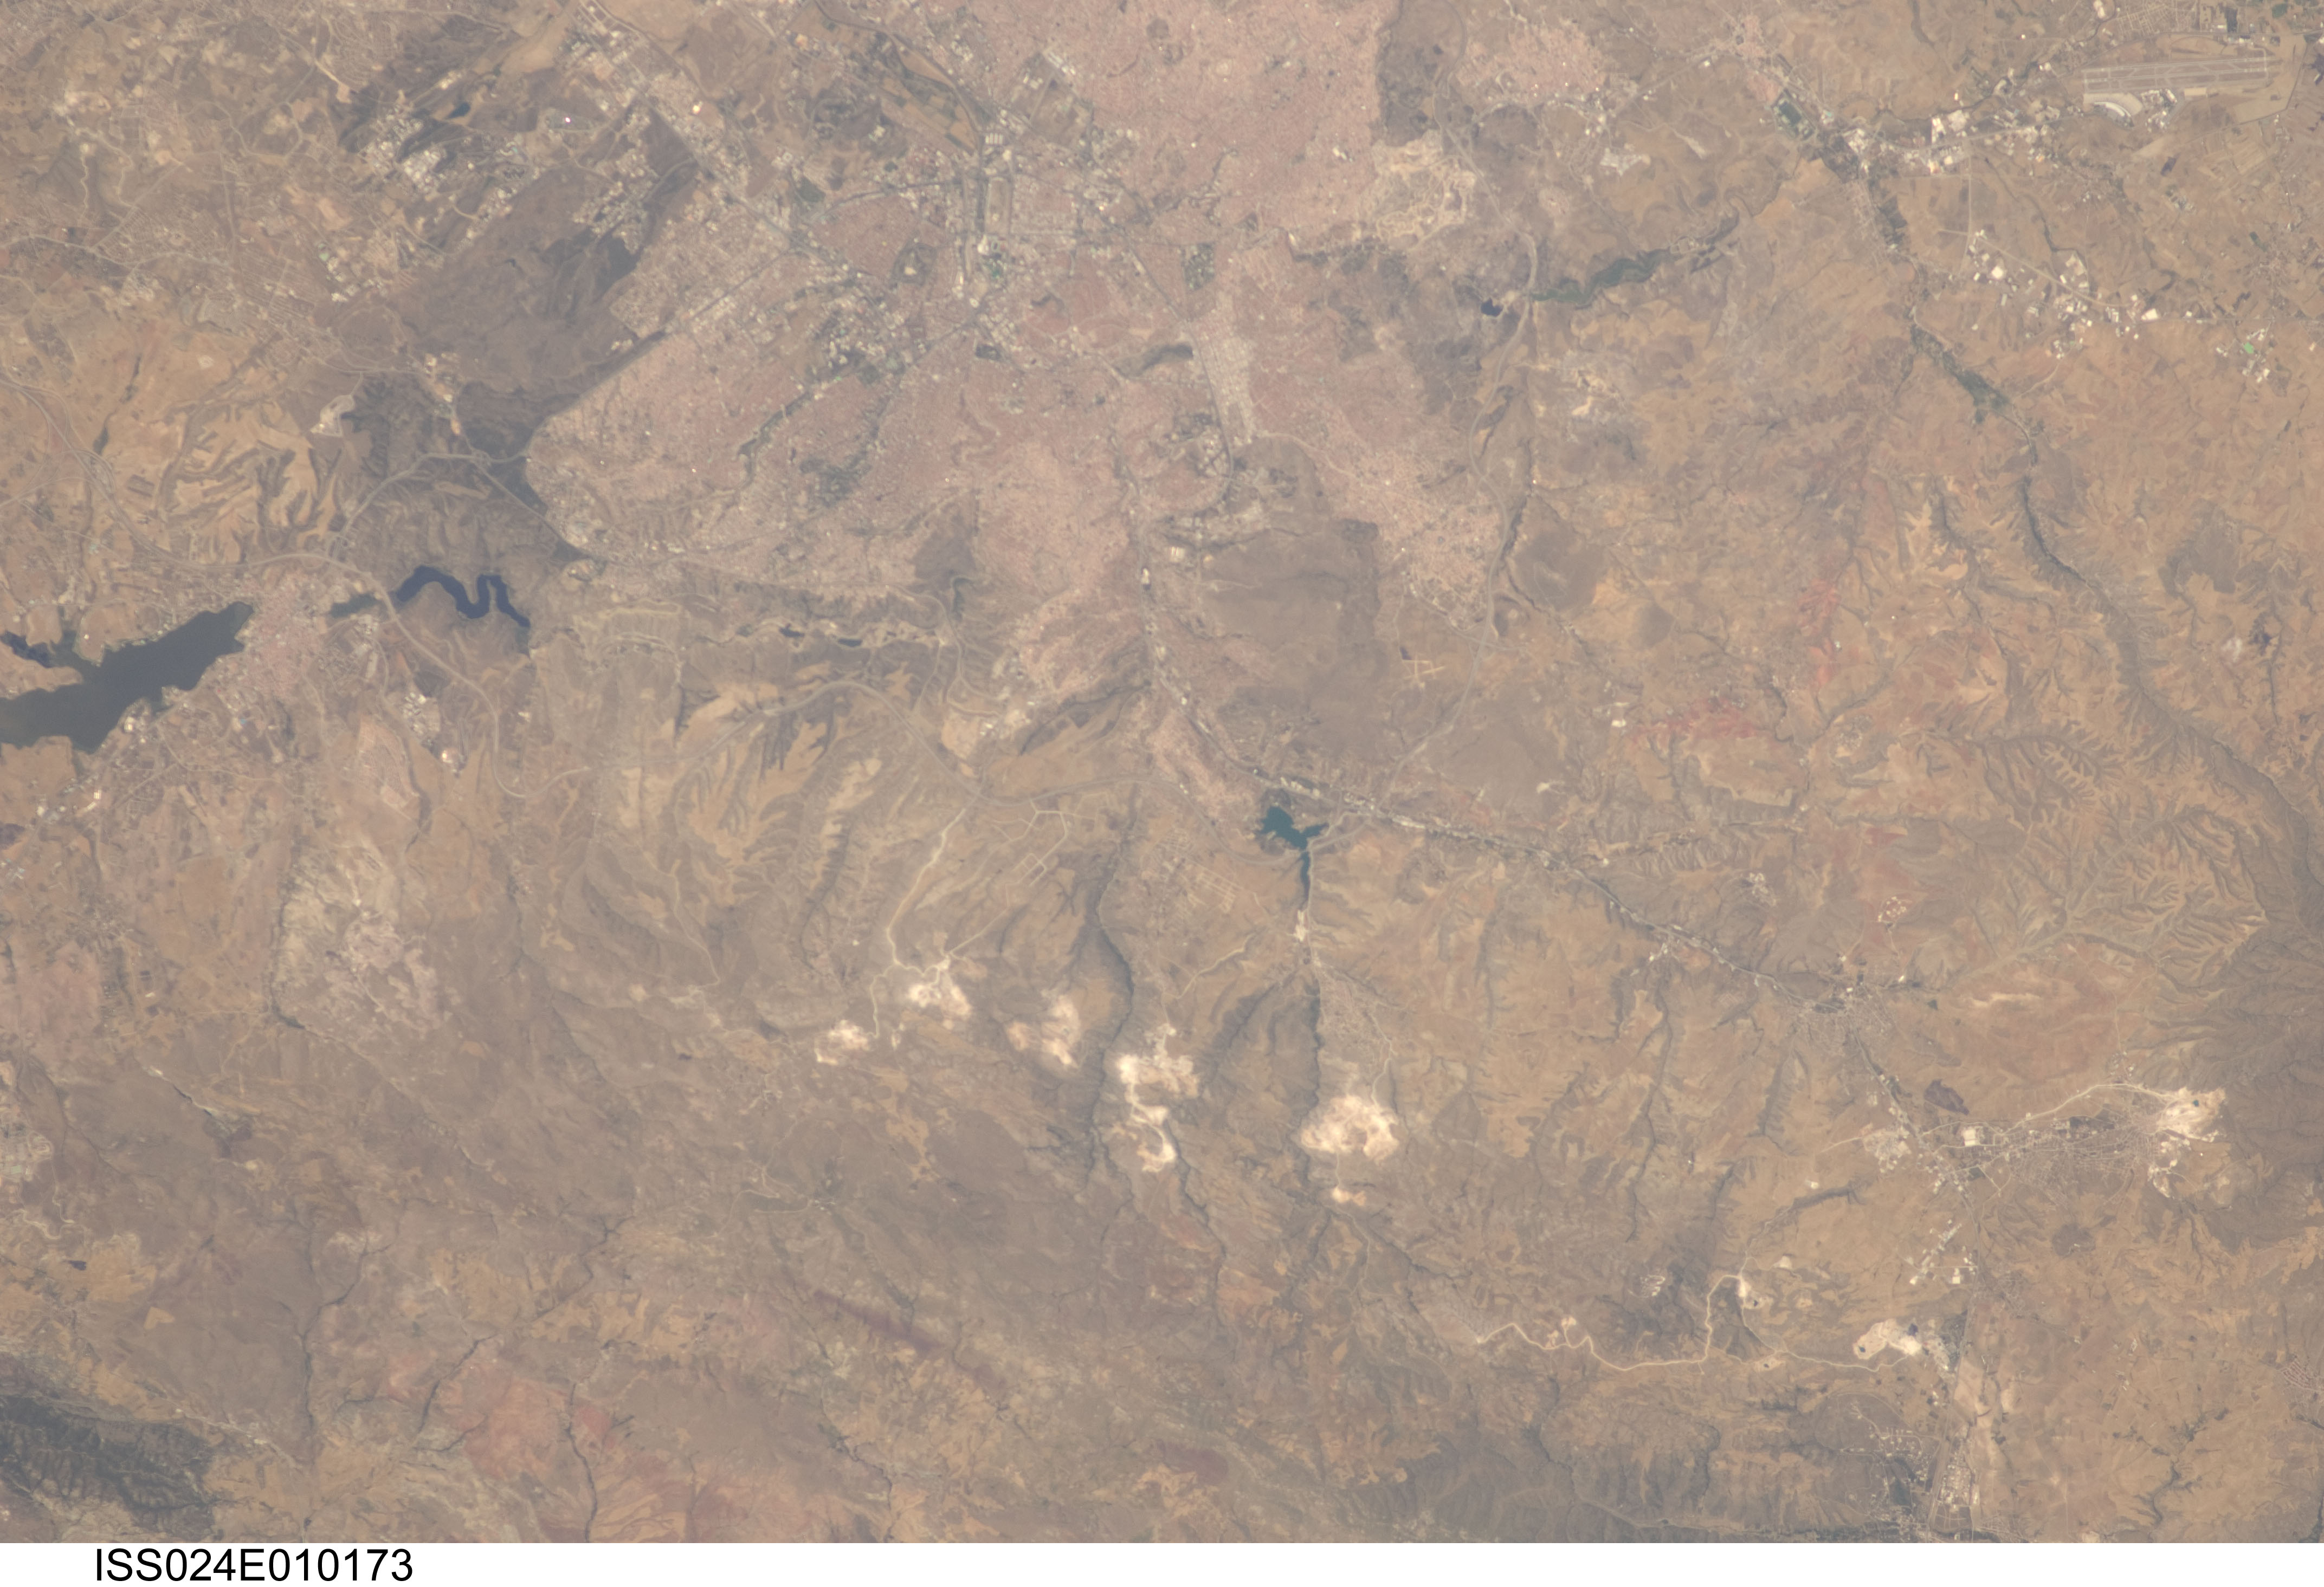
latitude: 39.9
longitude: 33.0
